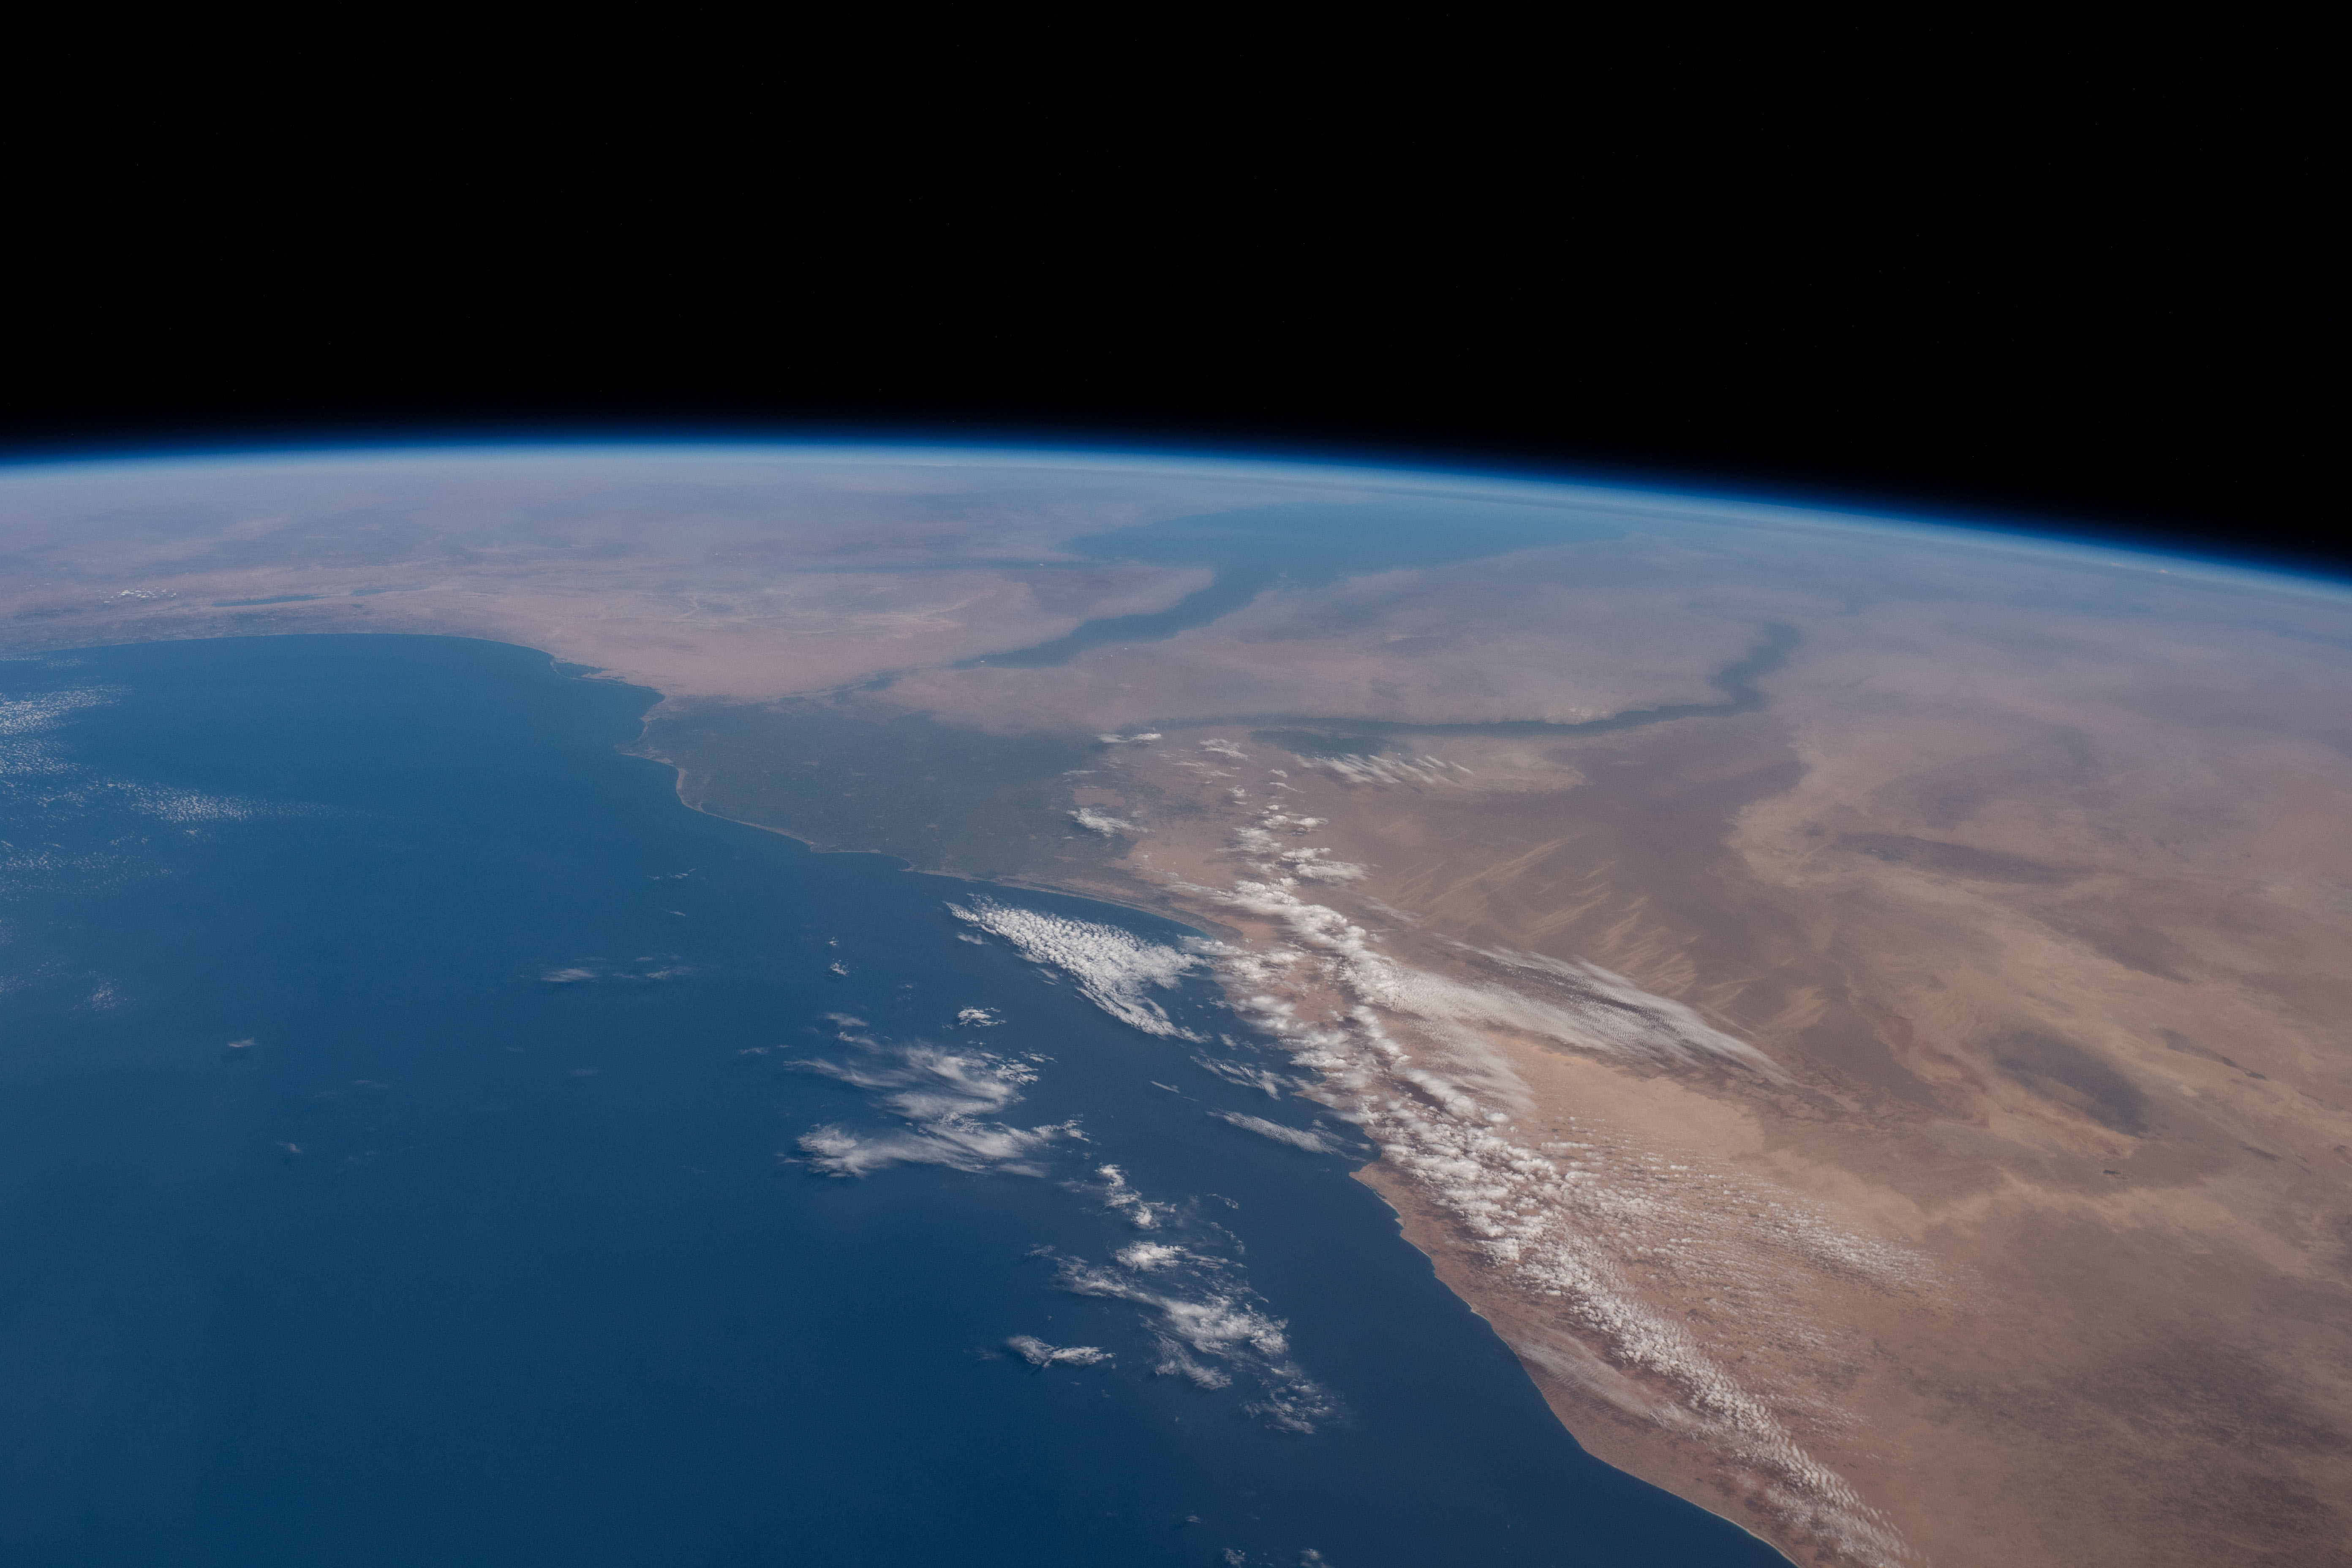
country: EGYPT
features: ALEXANDRIA, CAIRO, GULF OF SUEZ, FAIYUM
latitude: 29.4
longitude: 30.0
